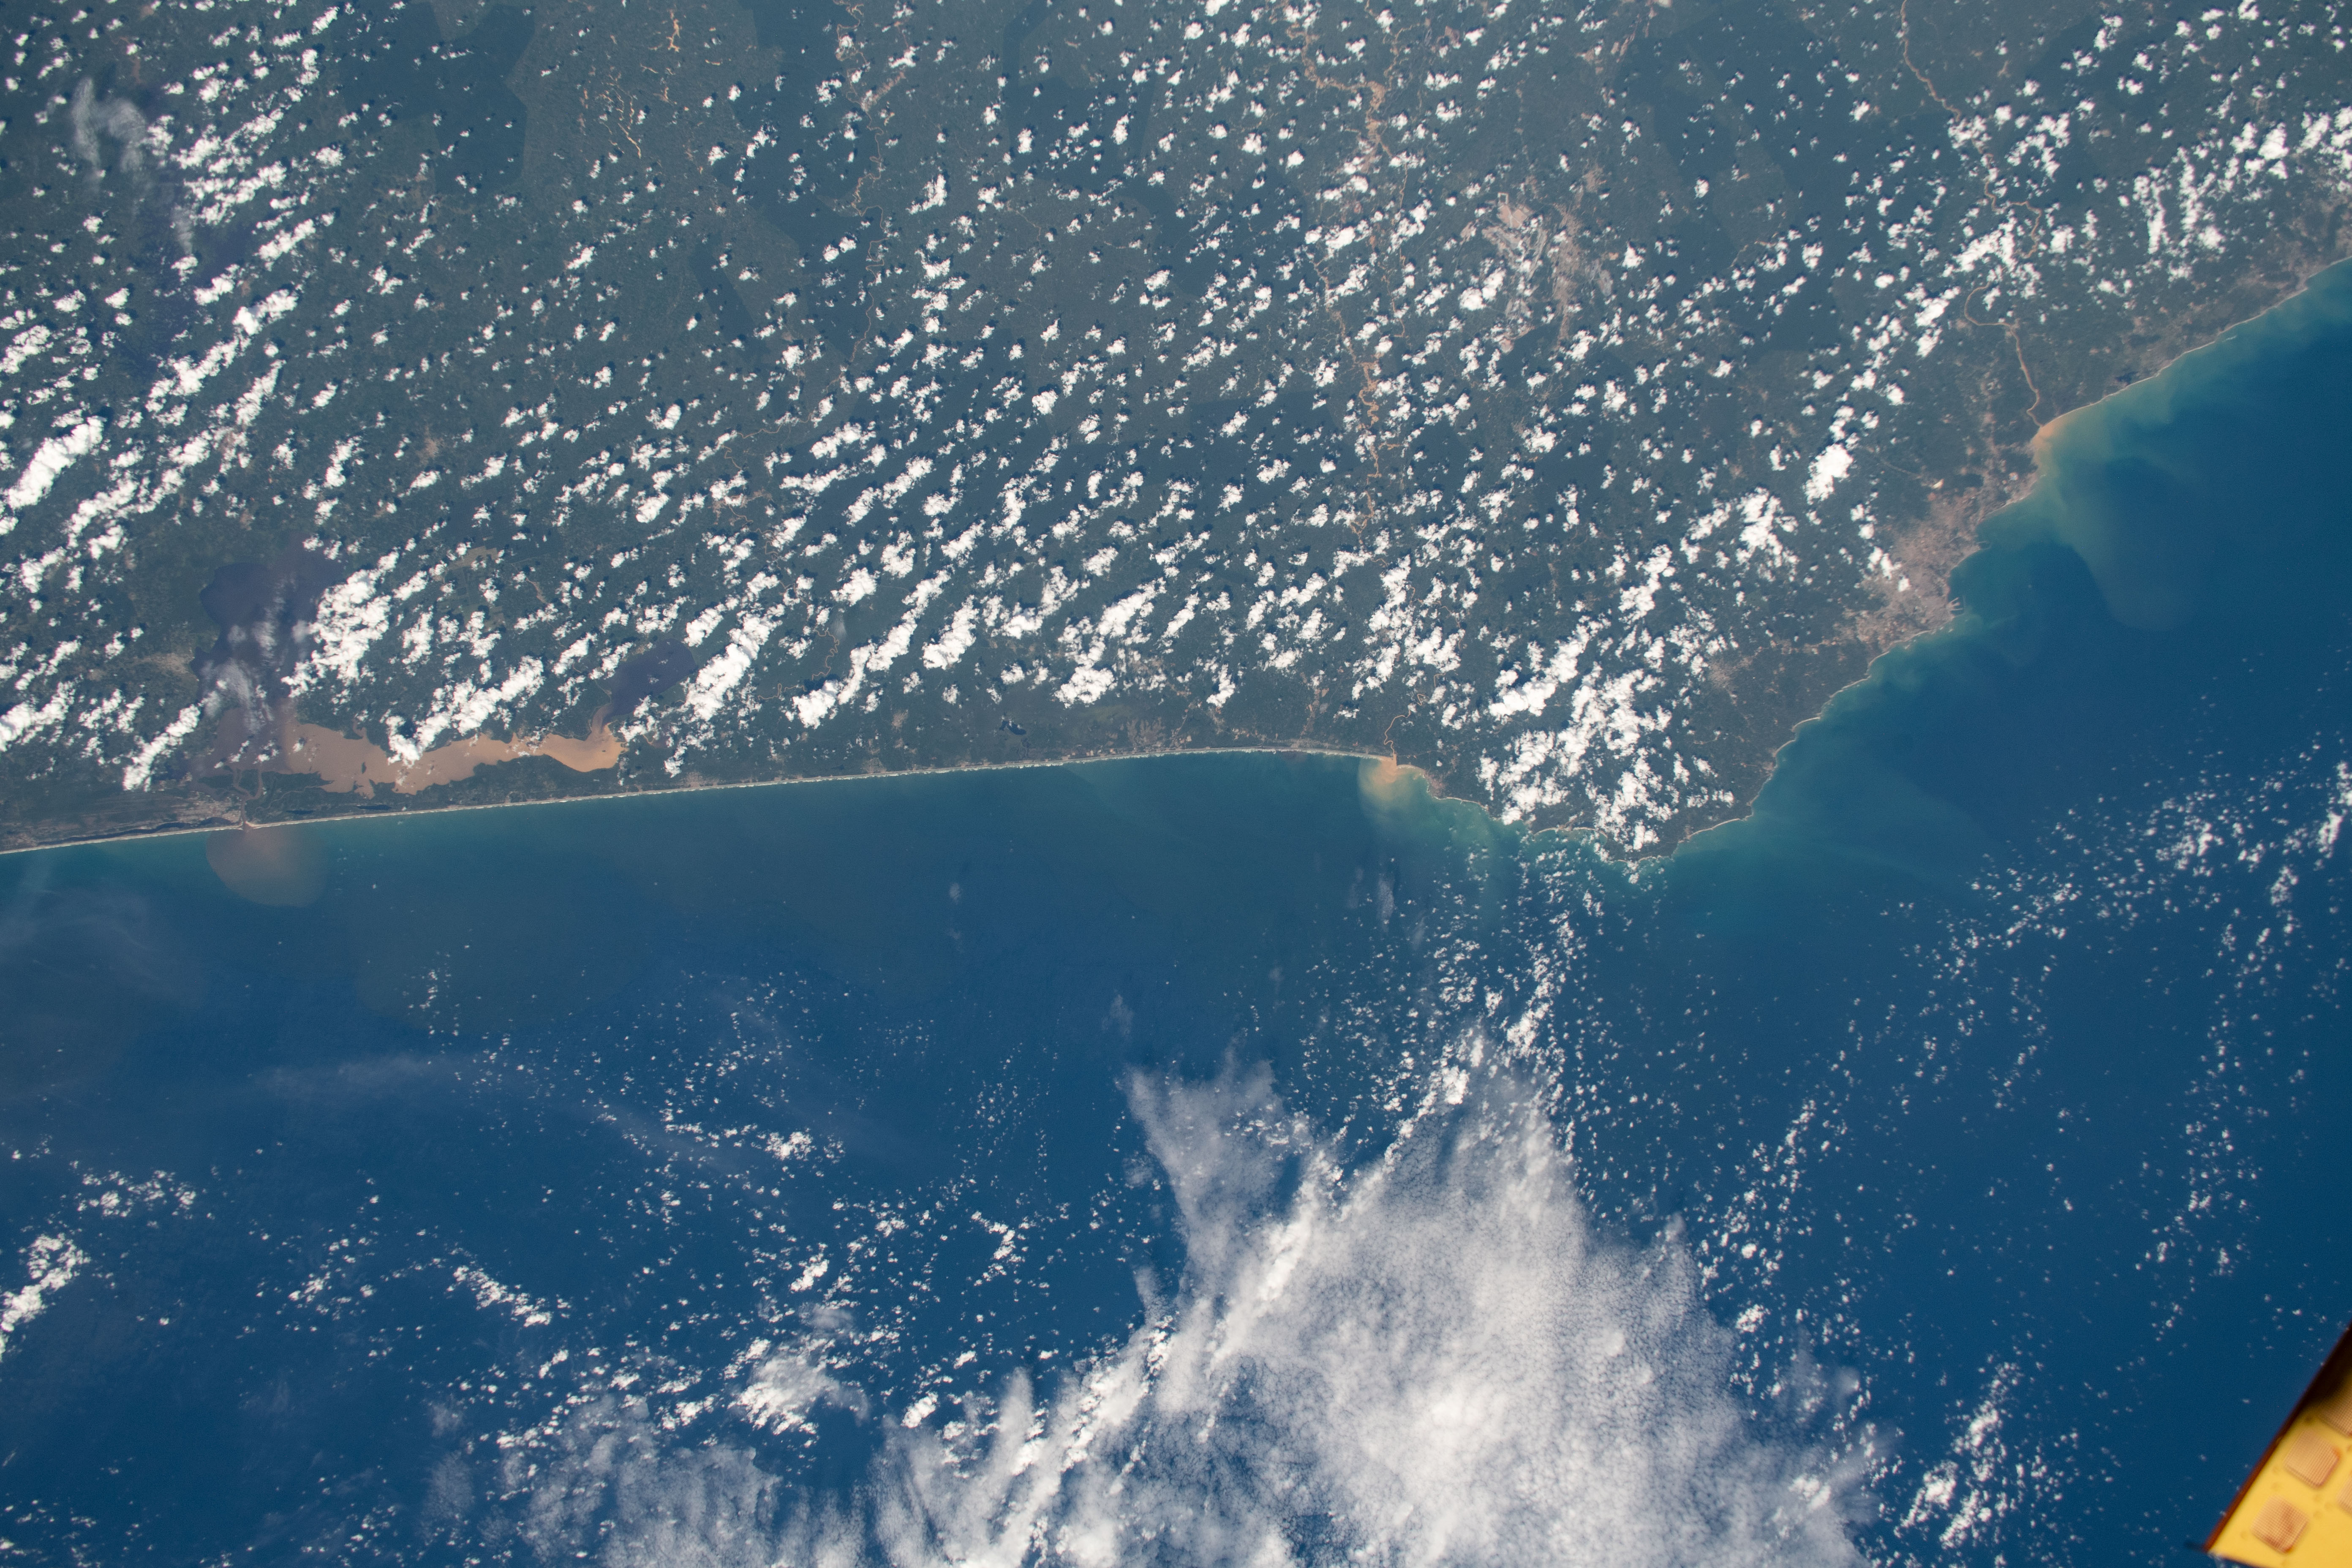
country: GHANA
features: GHANA, TAKORADI, LAGUNE JUEN
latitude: 5.0
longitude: -2.5
